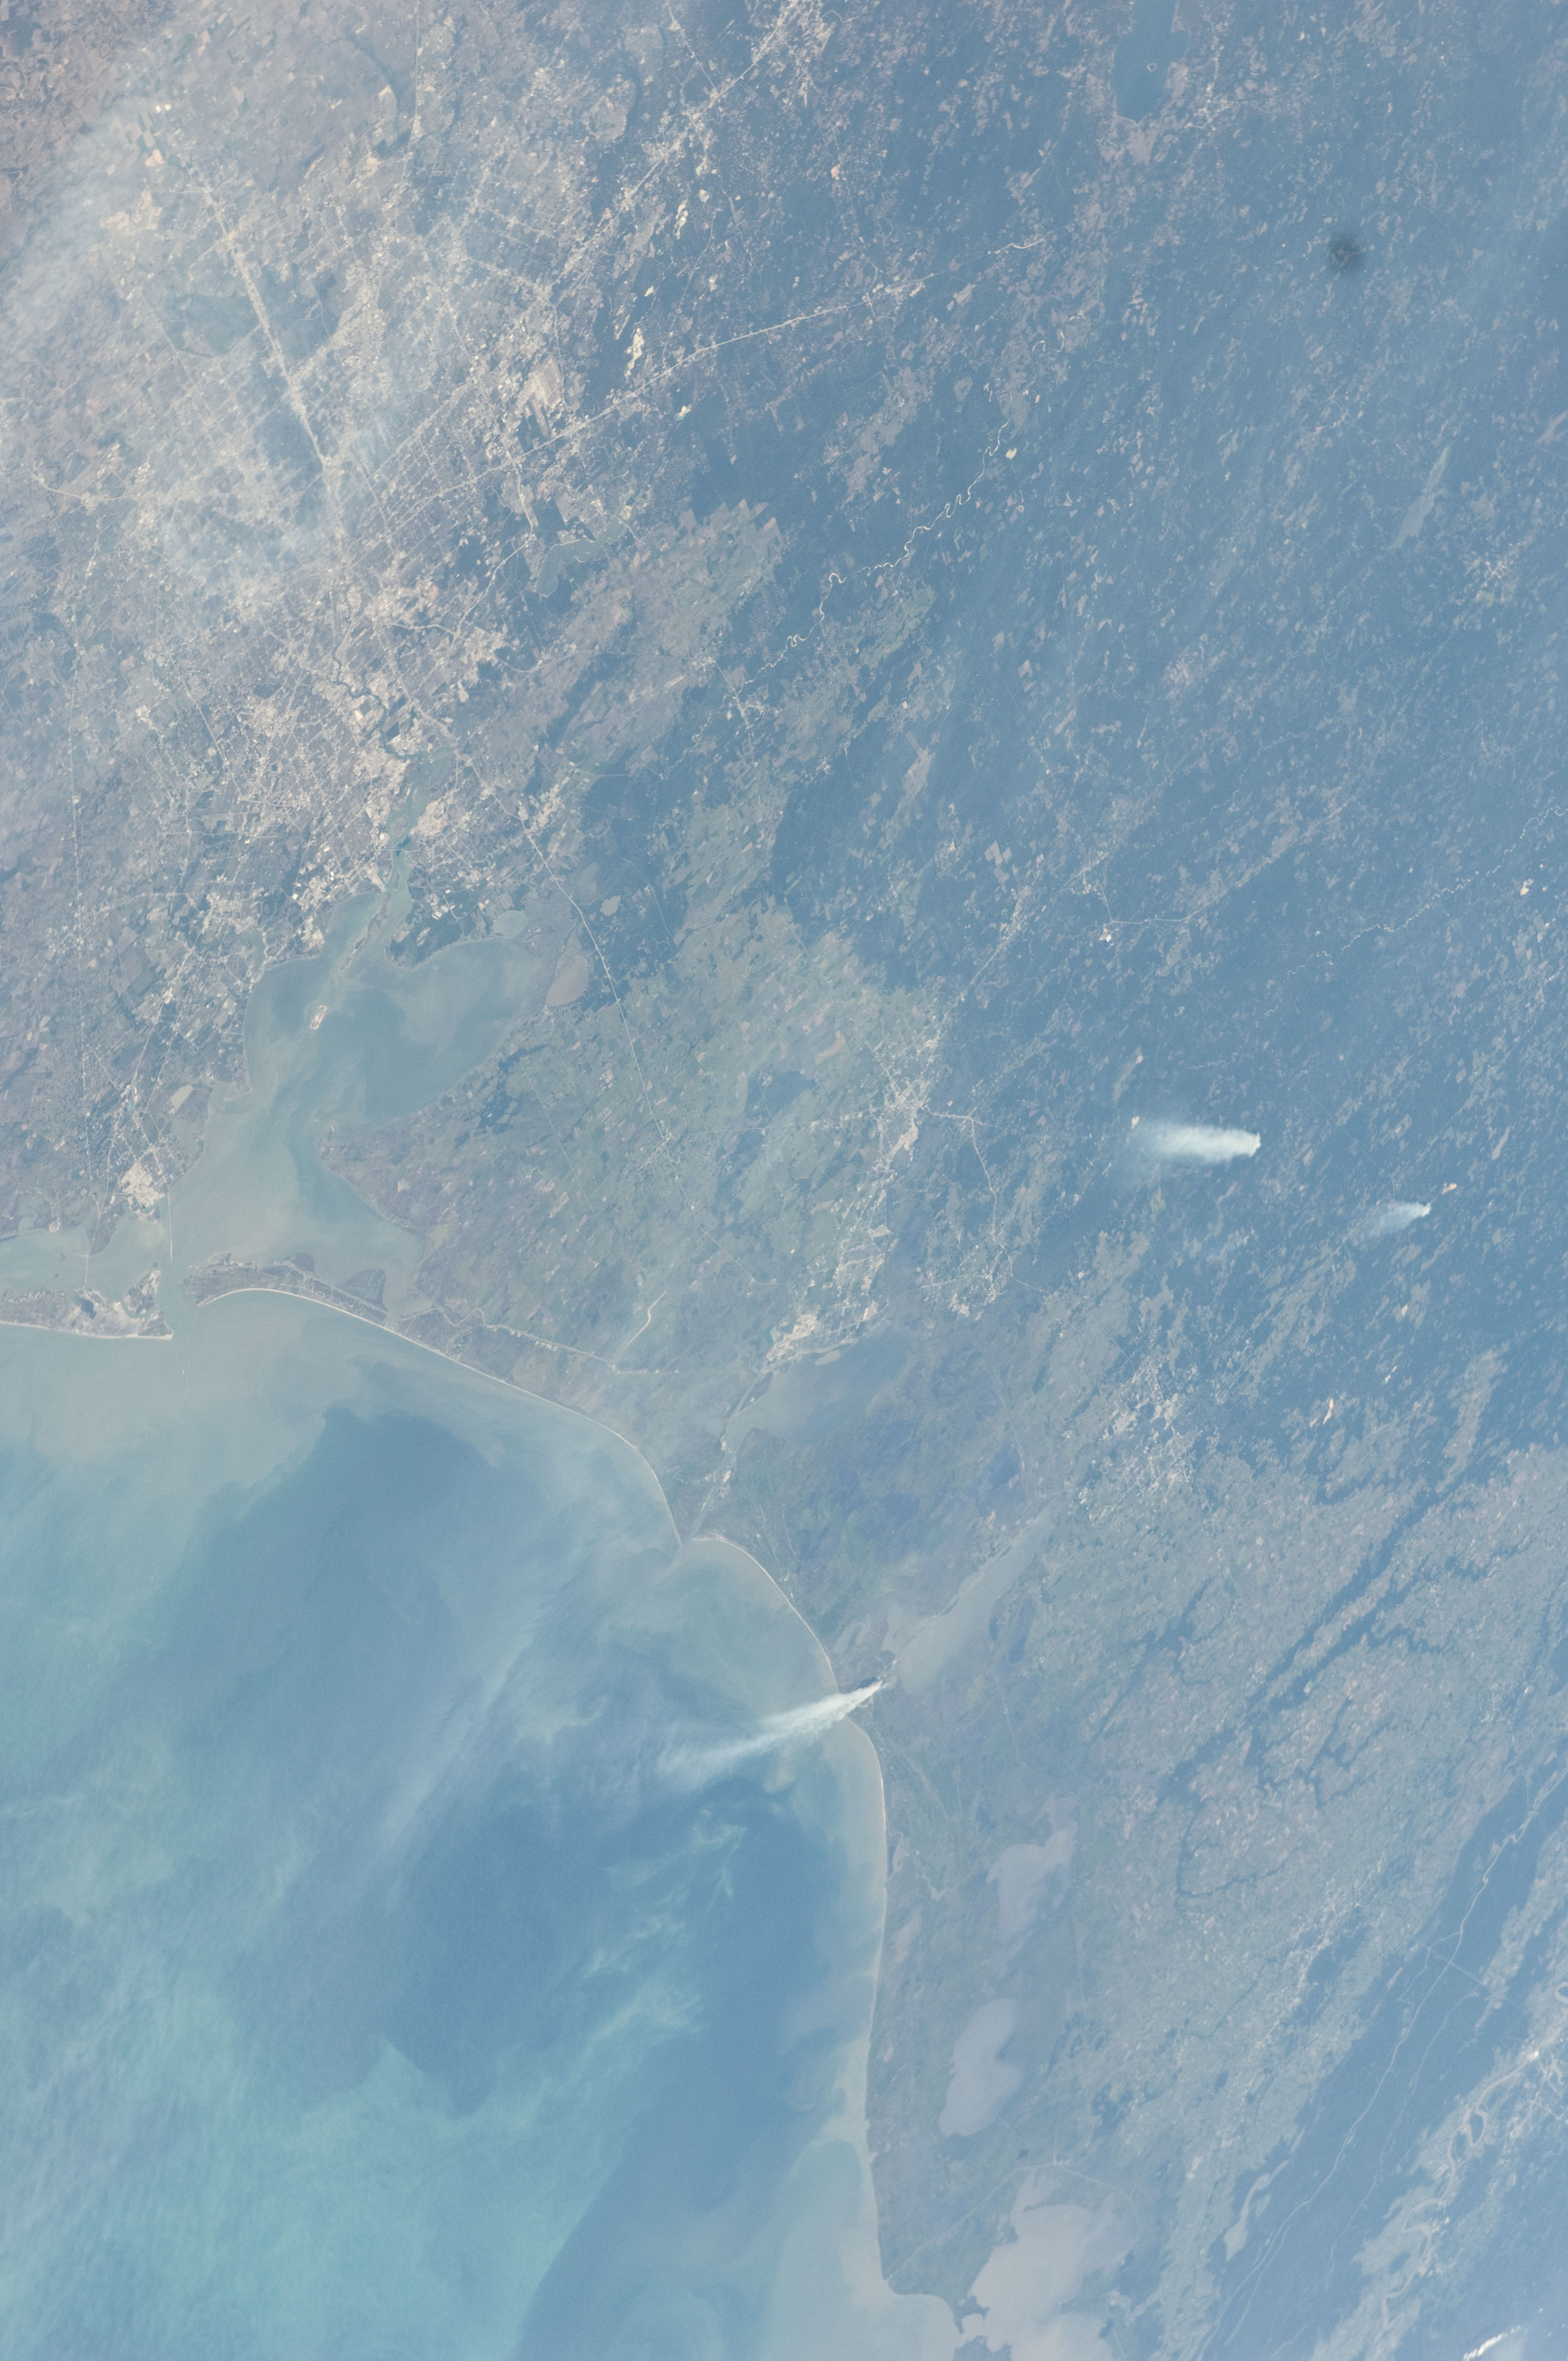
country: USA-TEXAS
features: HOUSTON-BEAUMONT-LAKE CHARLES REGION, G. OF MEXICO, SMOKE PLUMES, FOREST
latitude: 30.0
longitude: -94.0
